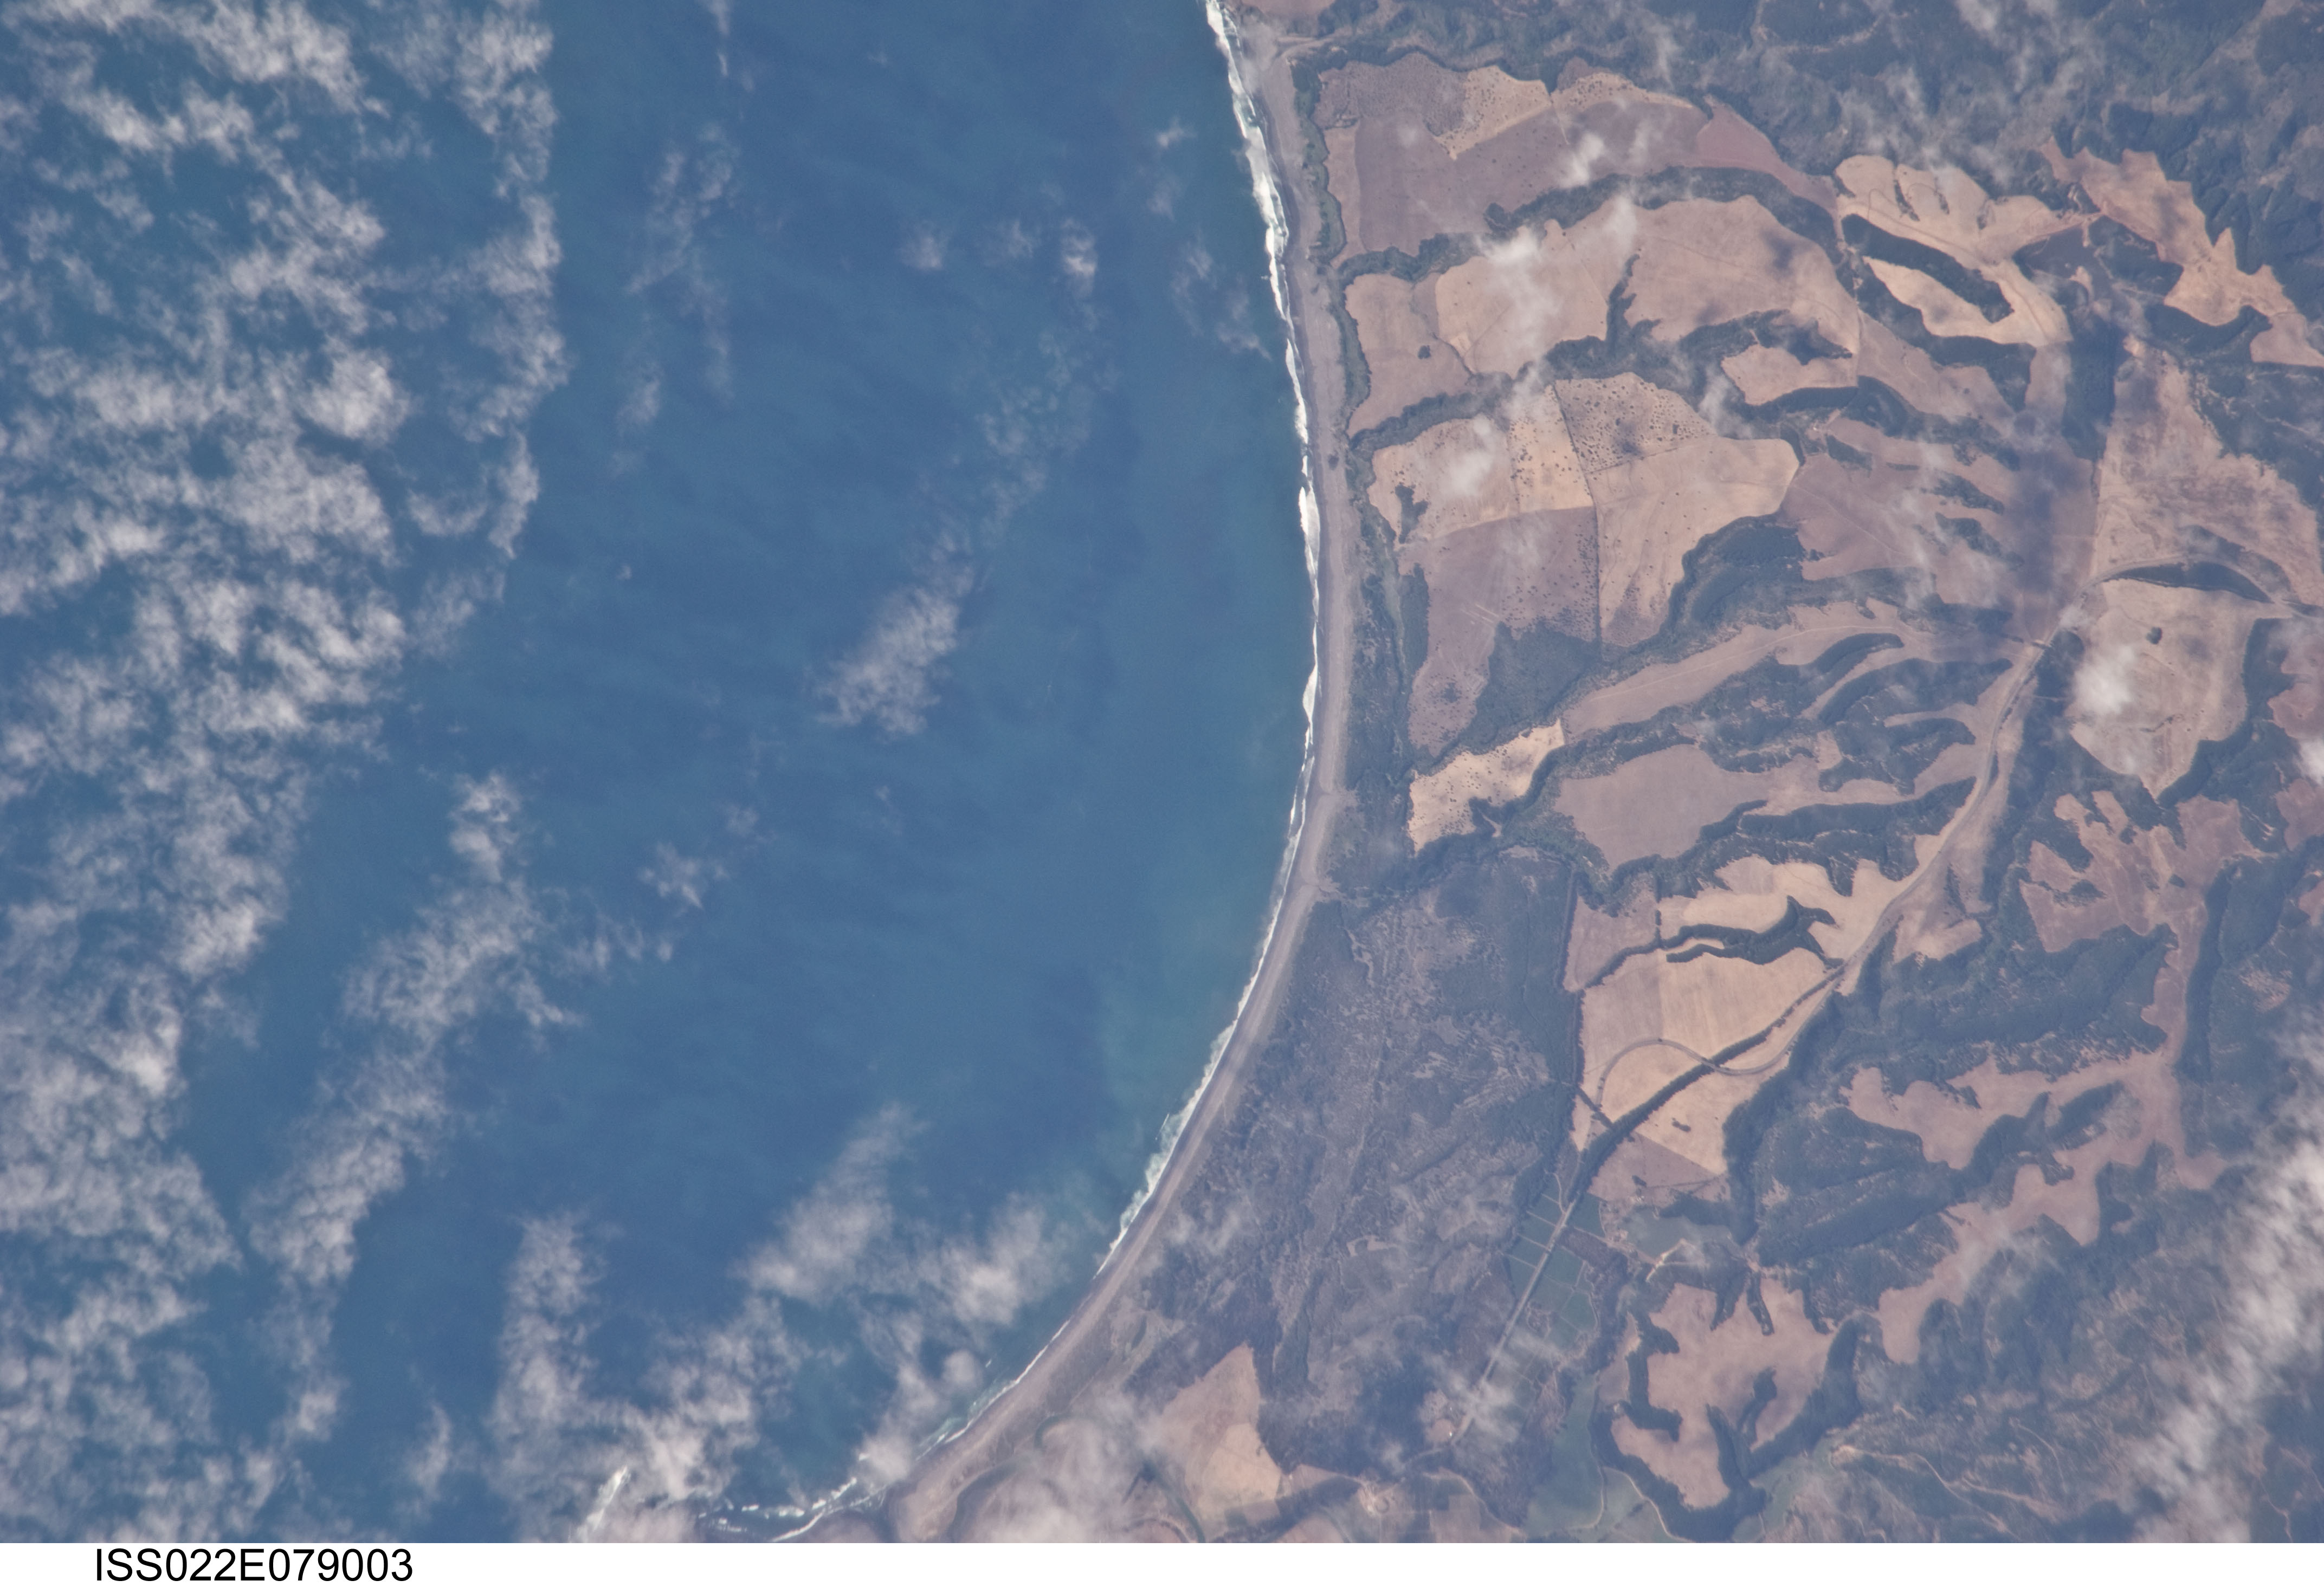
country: CHILE
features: PICHILEMU AREA, COASTLINE, FOREST
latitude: -34.4
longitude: -72.0
